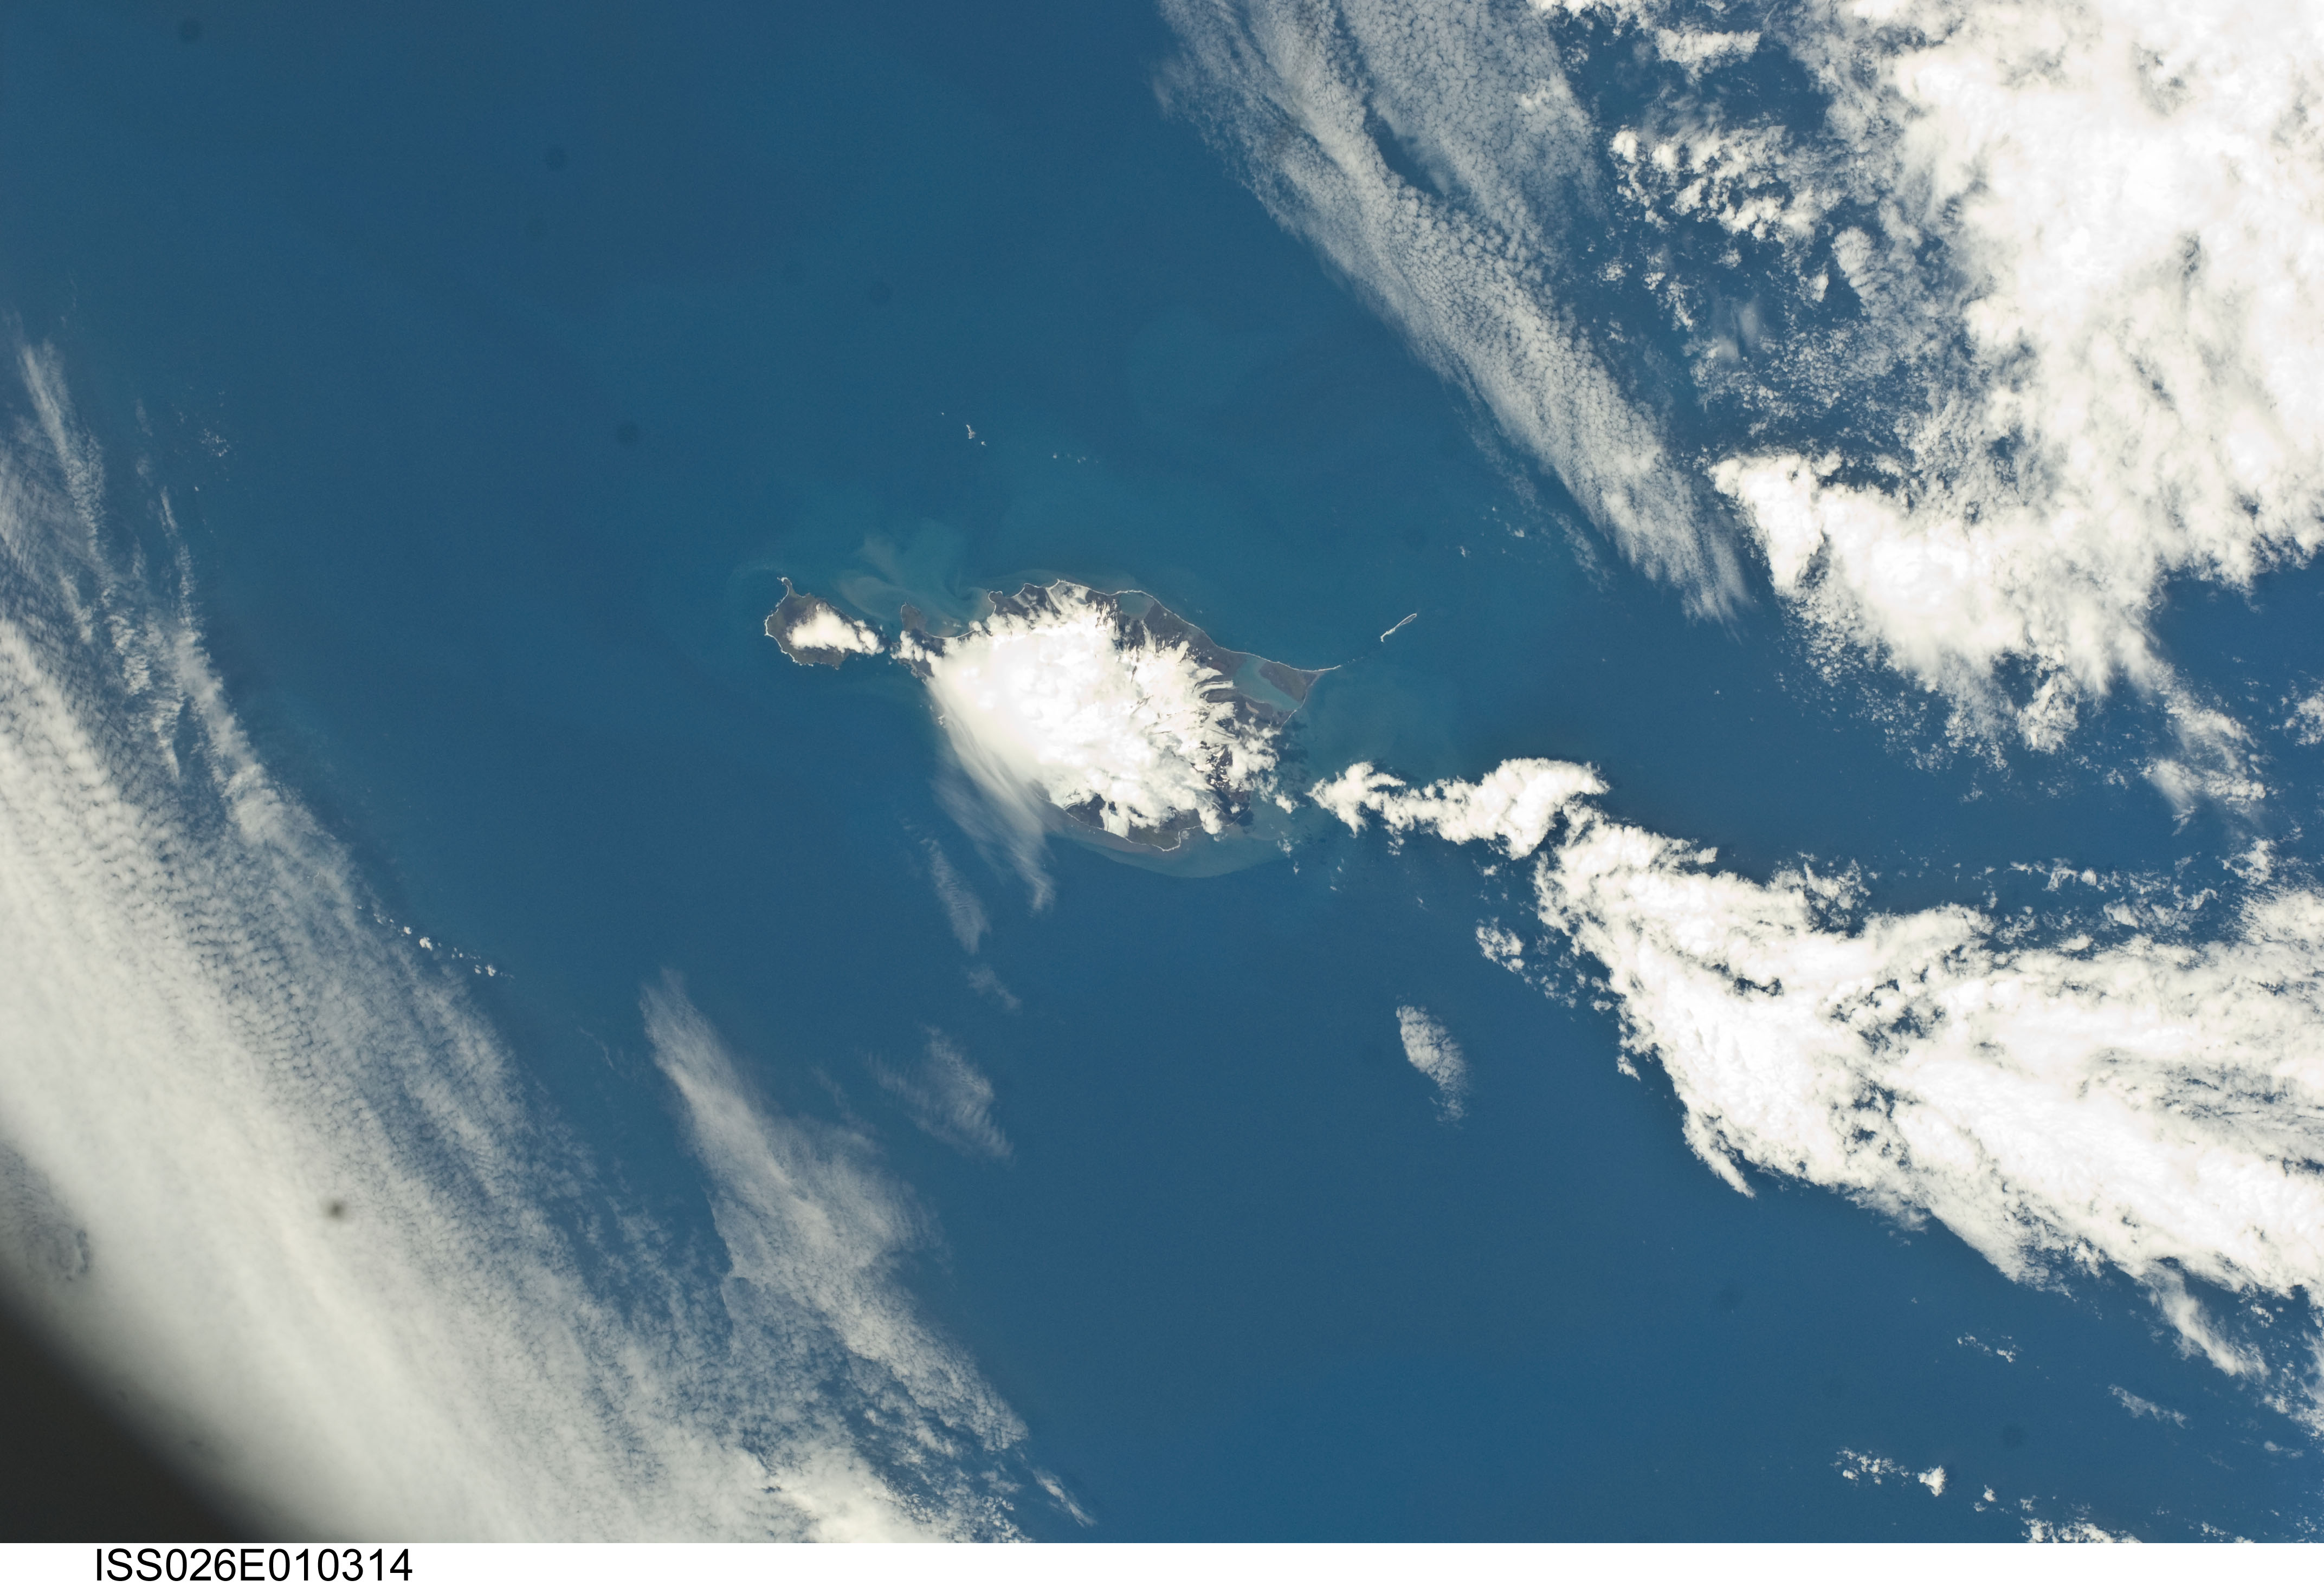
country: ANTARCTICA
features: HEARD ISLAND, LAURENS PENINSULA, SNOW, ICE, SEDIMENT, SPIT POINT
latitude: -53.0
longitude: 73.5
